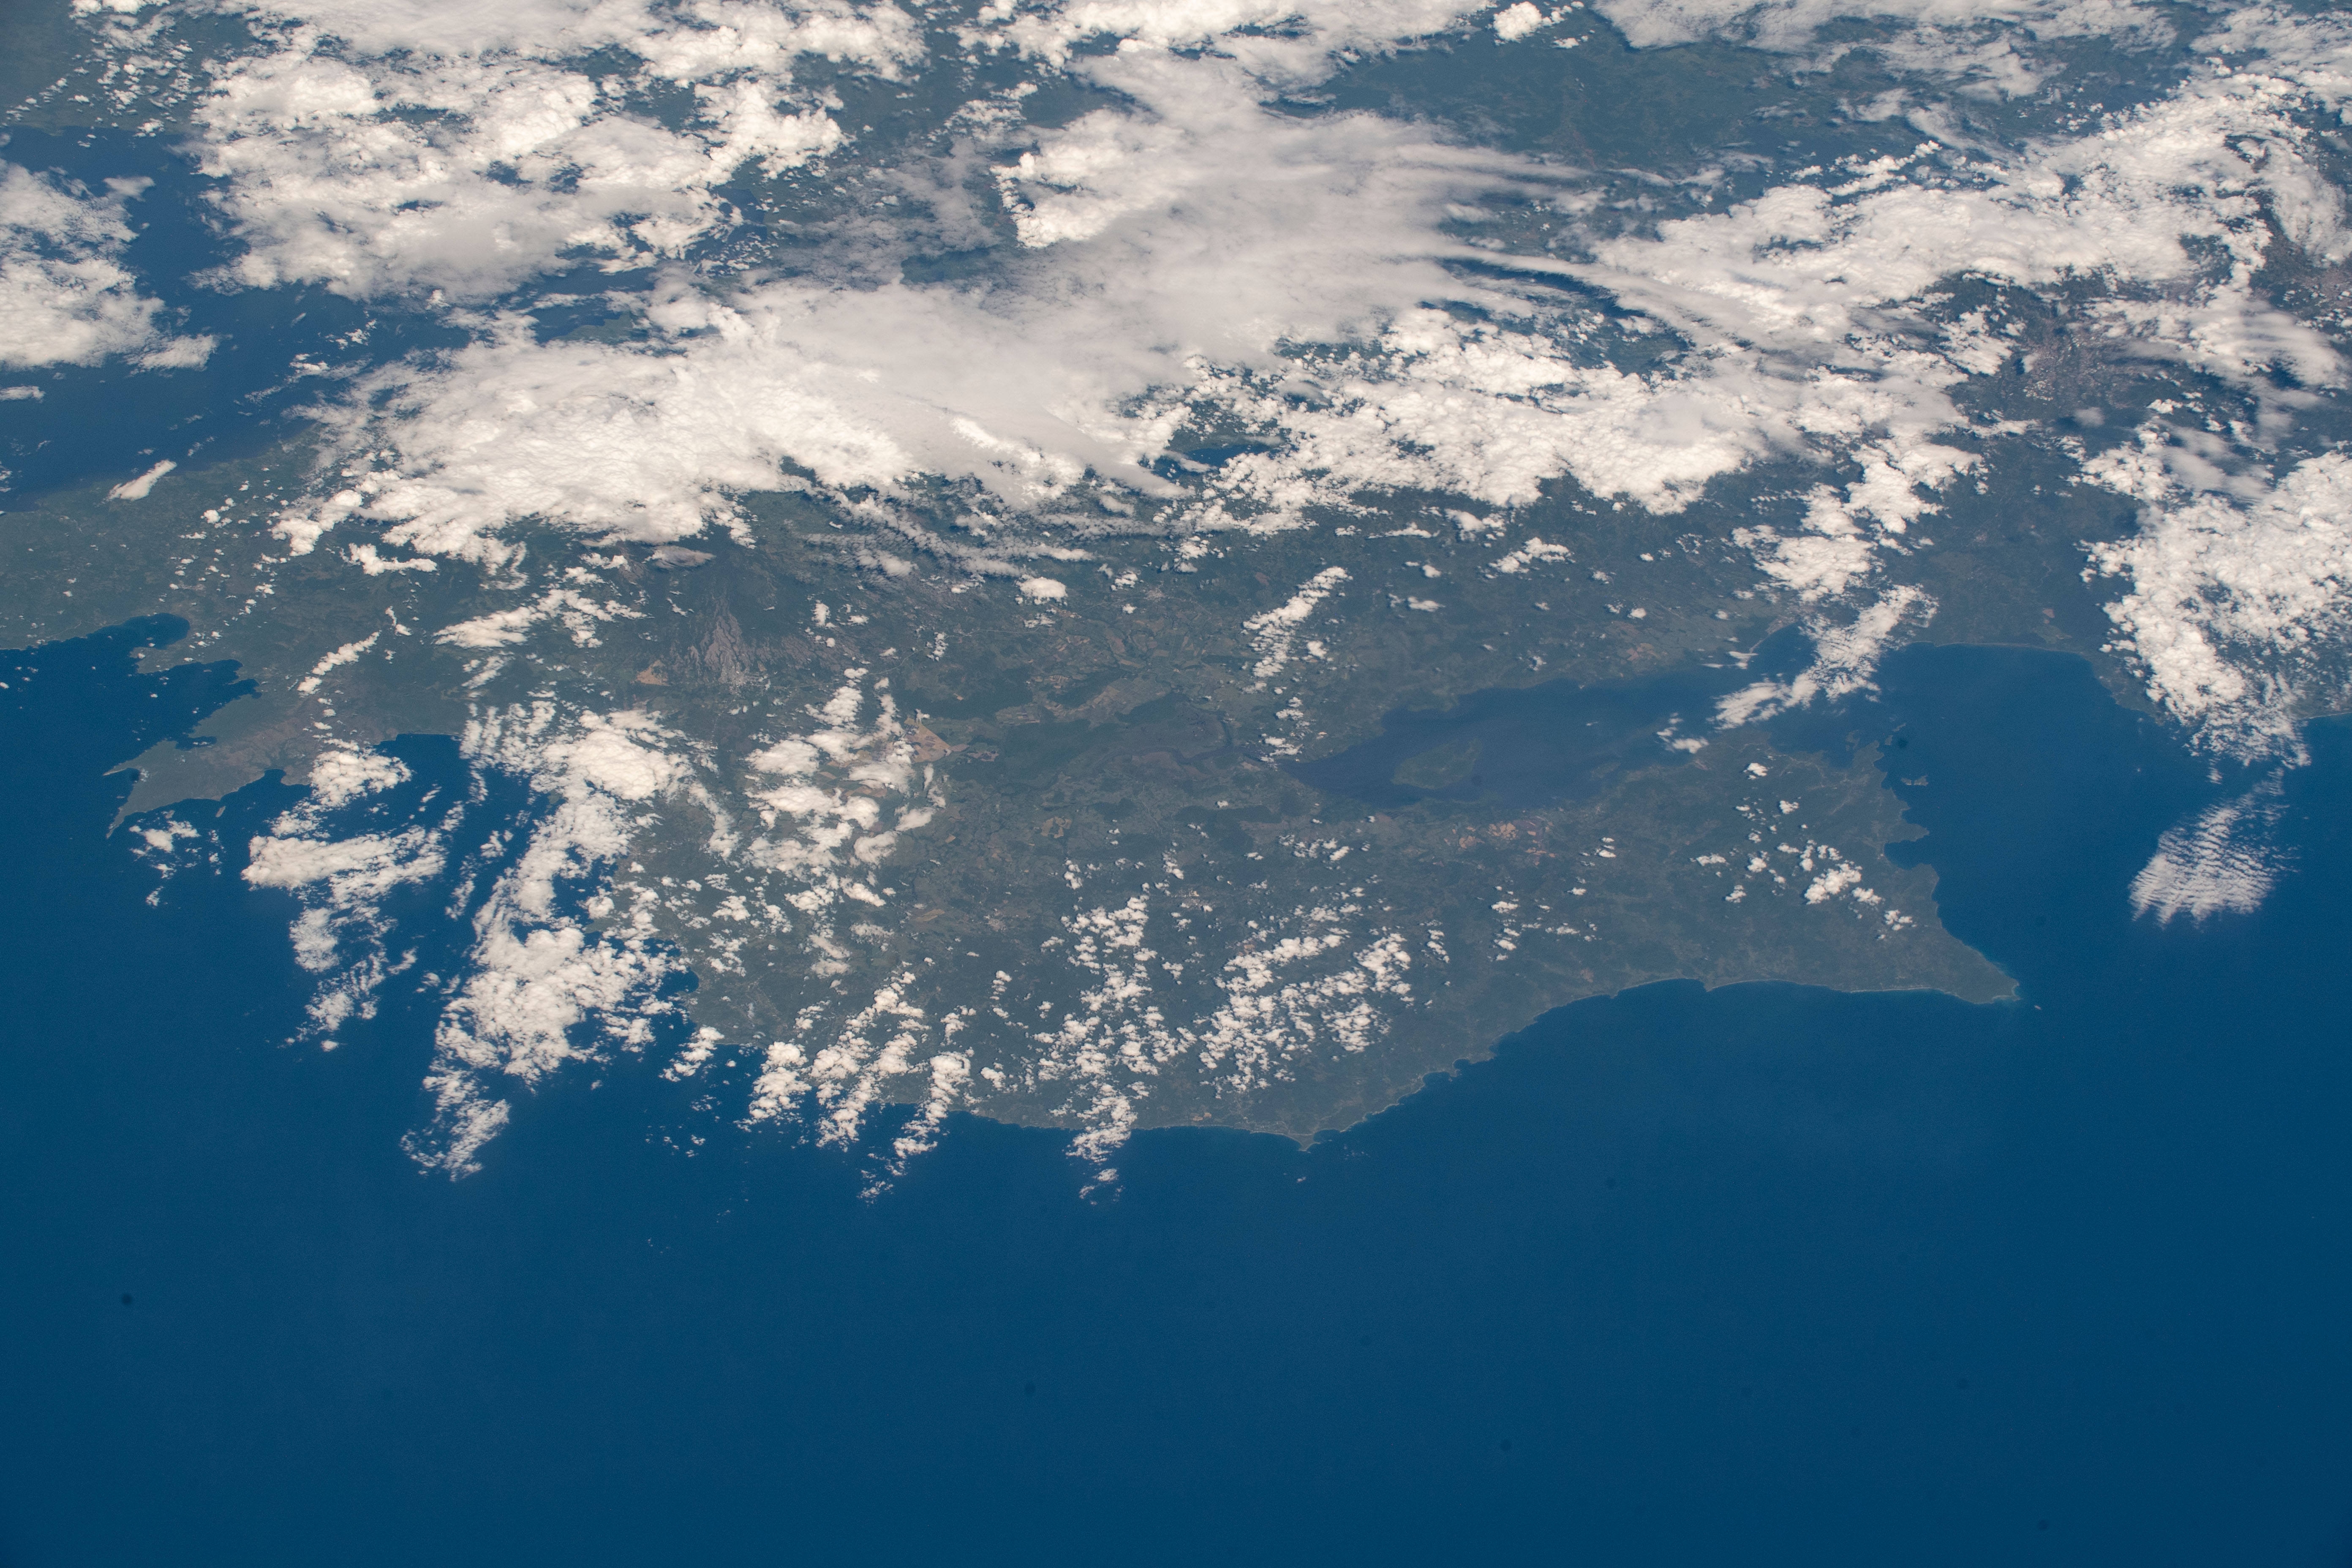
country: COSTA RICA
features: GULF OF NICOYA, COSTA RICA
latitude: 10.4
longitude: -85.3
